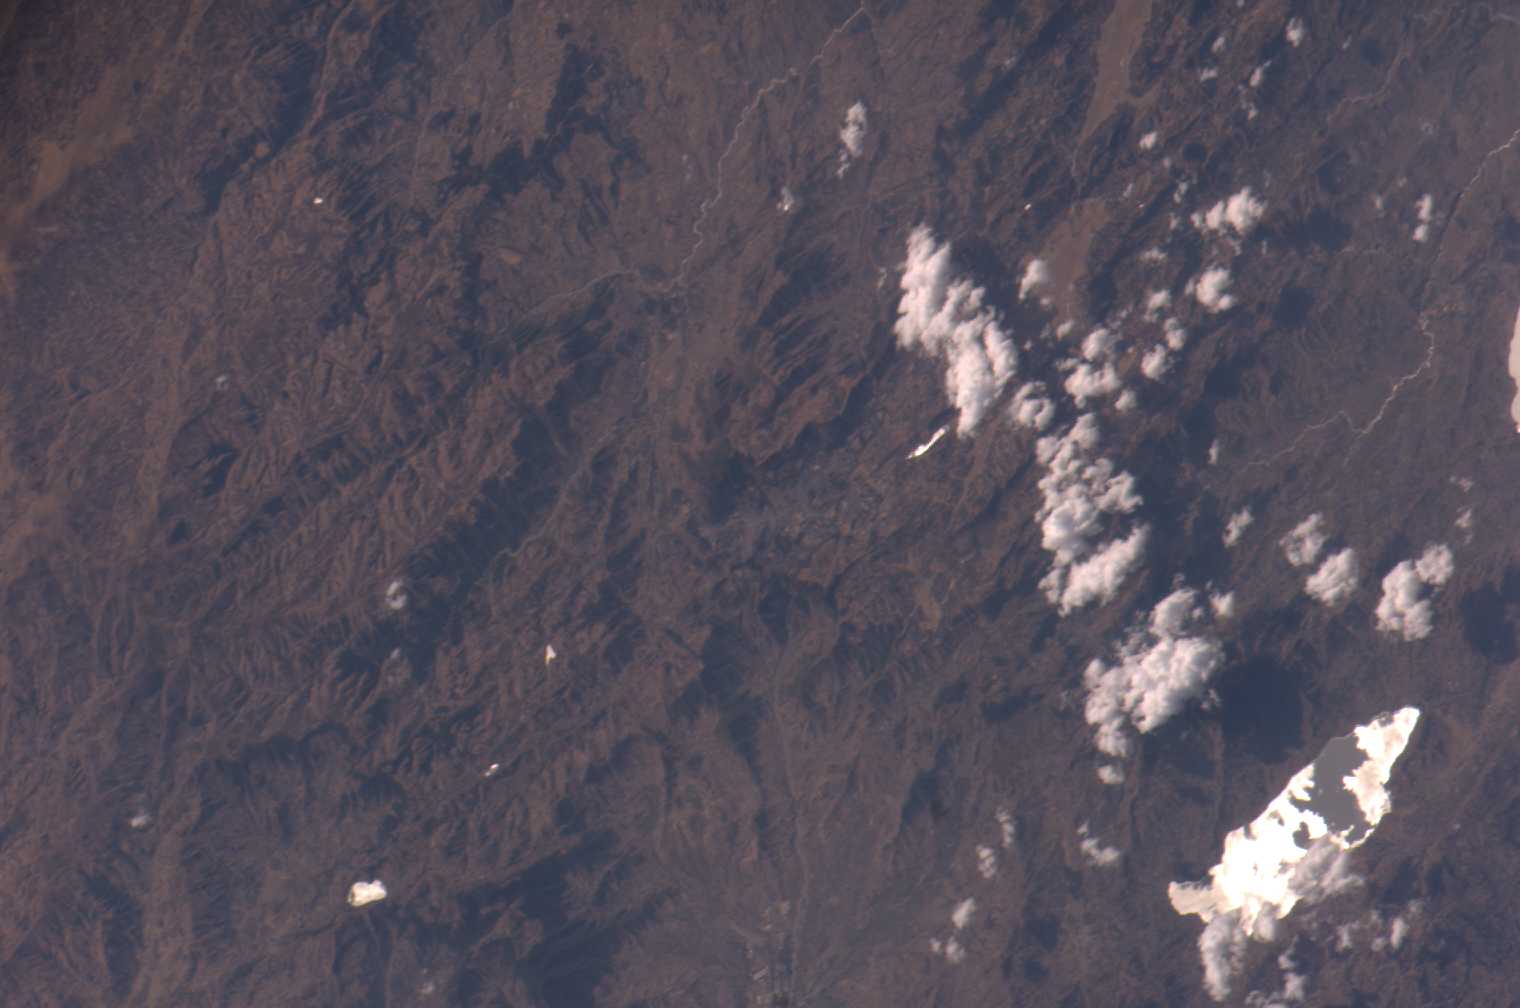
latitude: 11.1
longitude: 39.6
